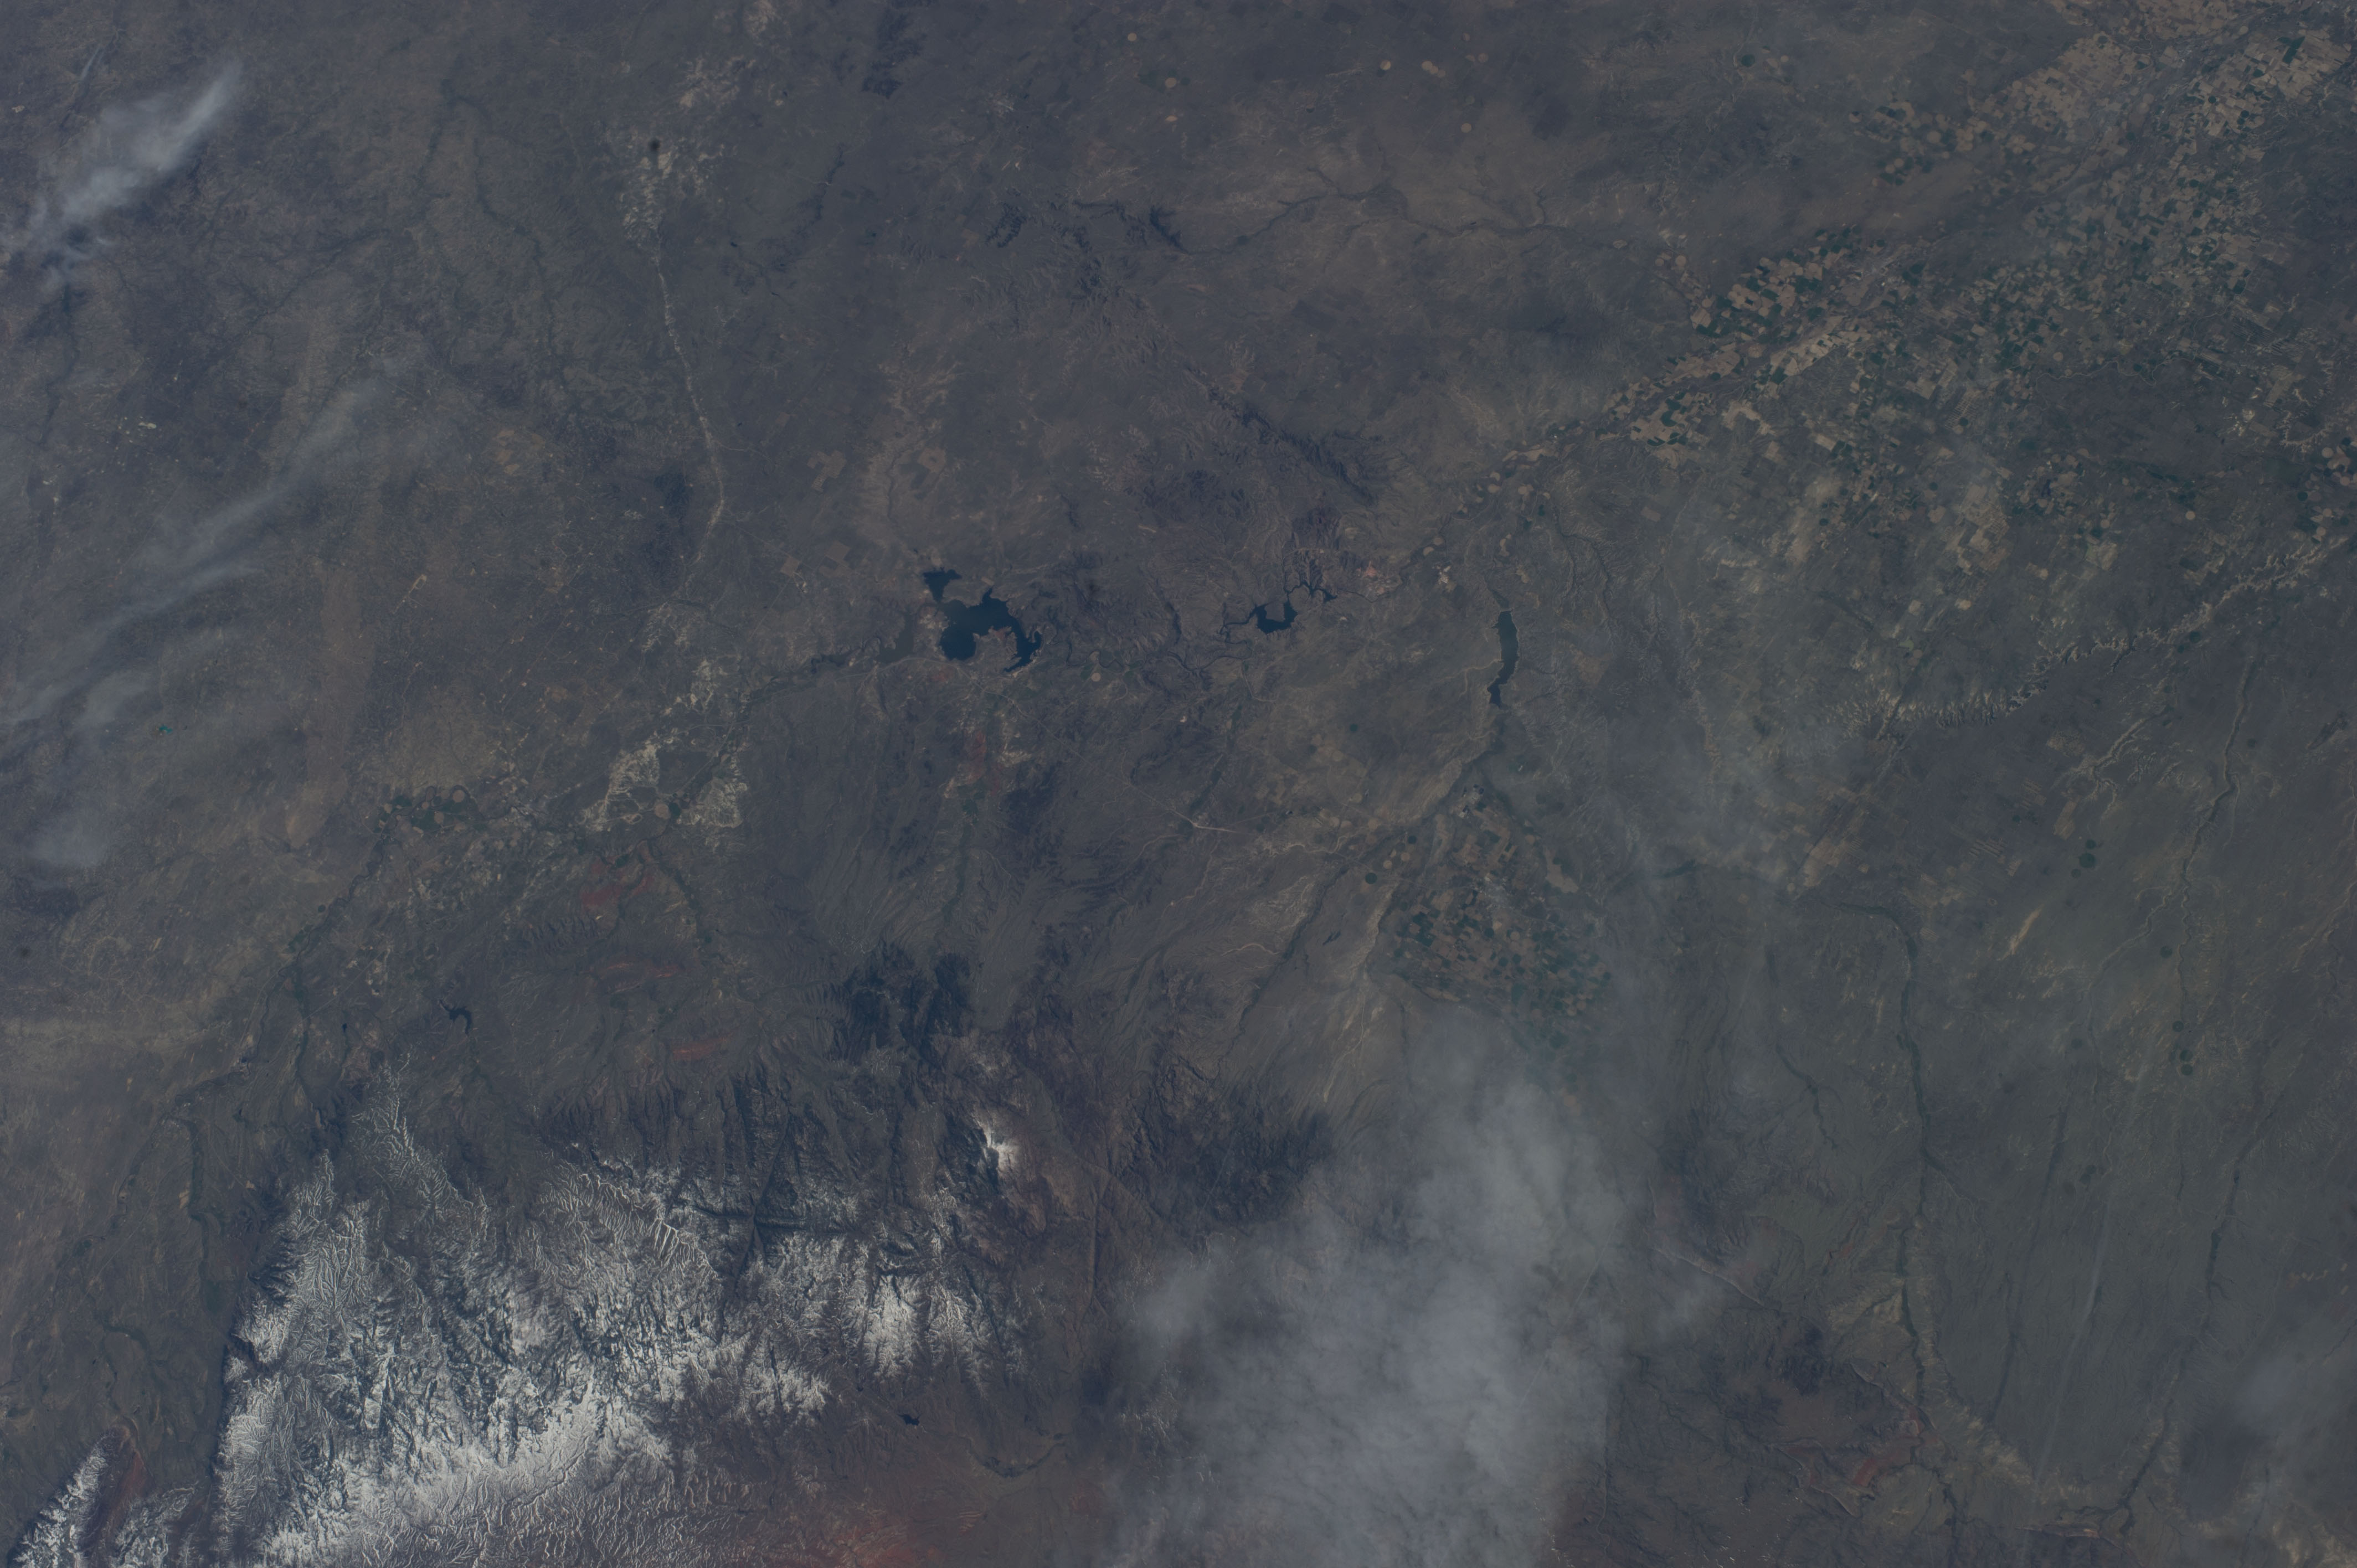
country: USA-WYOMING
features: GLENDO RESERVOIR, GLENDO STATE PARK, WENDOVER, HARTVILLE
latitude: 42.3
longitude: -105.0
